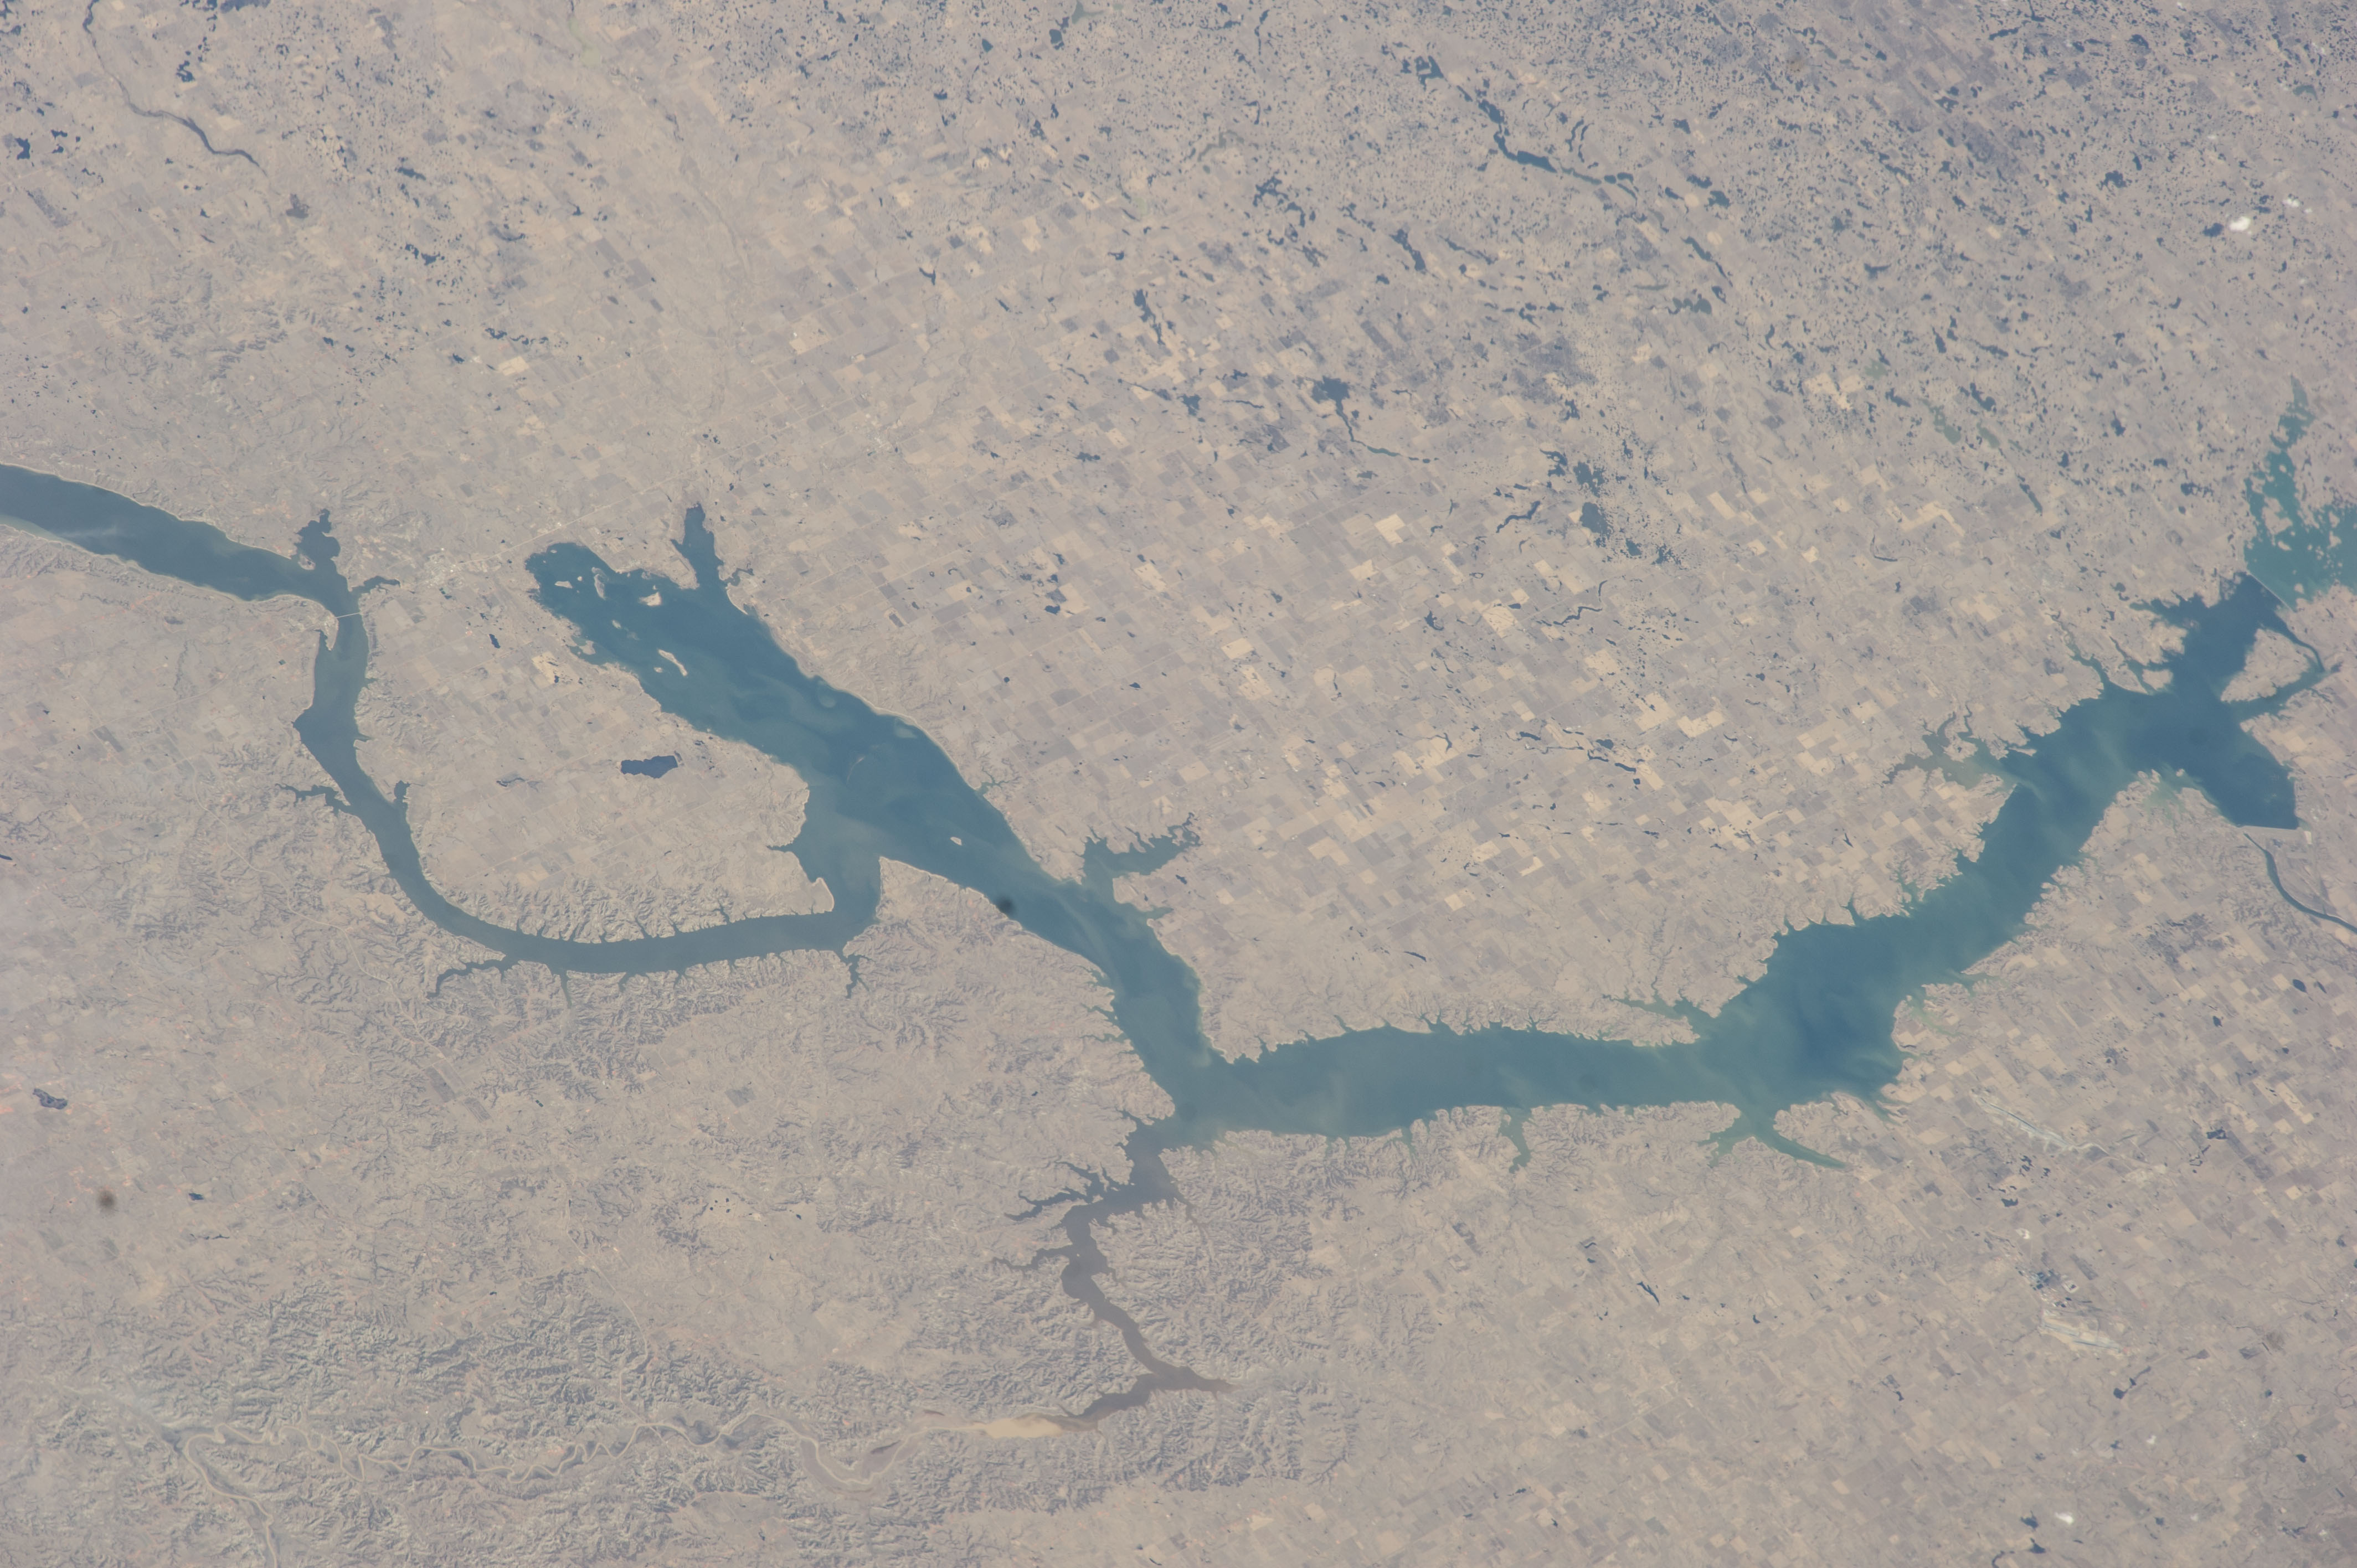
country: USA-NORTH_DAKOTA
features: MISSOURI RIVER, VAN HOOK ARM
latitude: 47.8
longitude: -102.2
